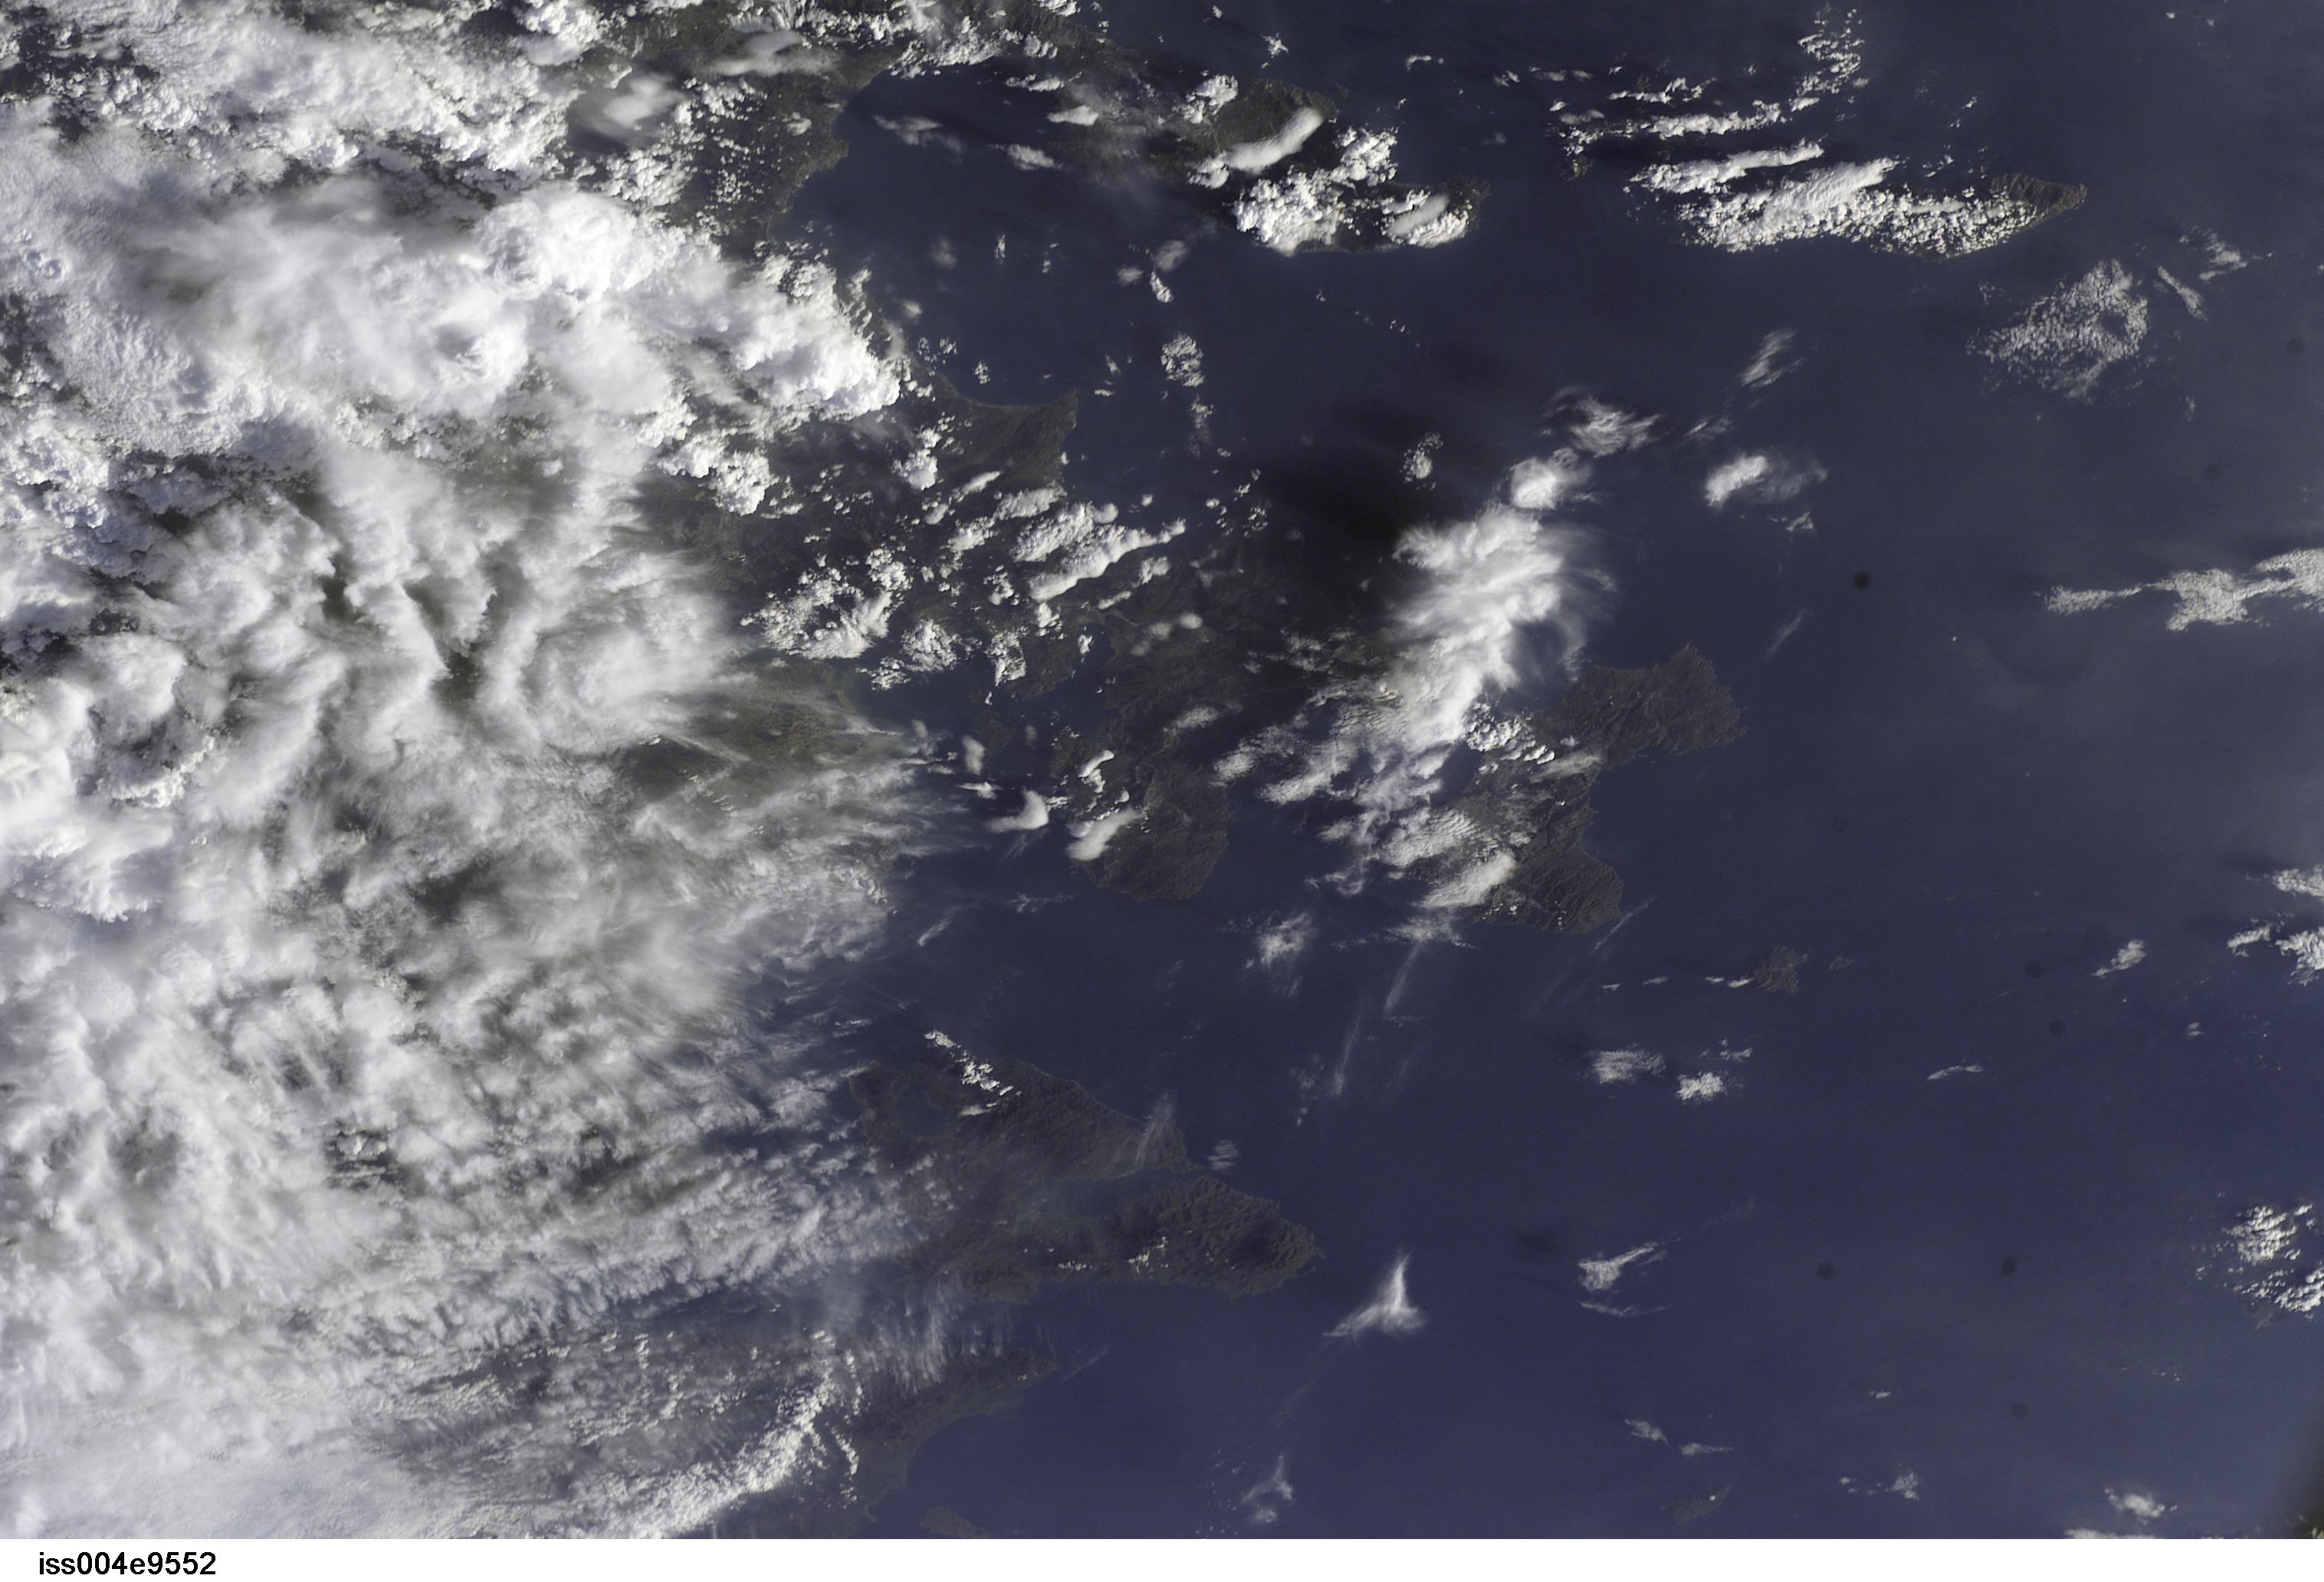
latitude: 38.5
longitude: 26.0
